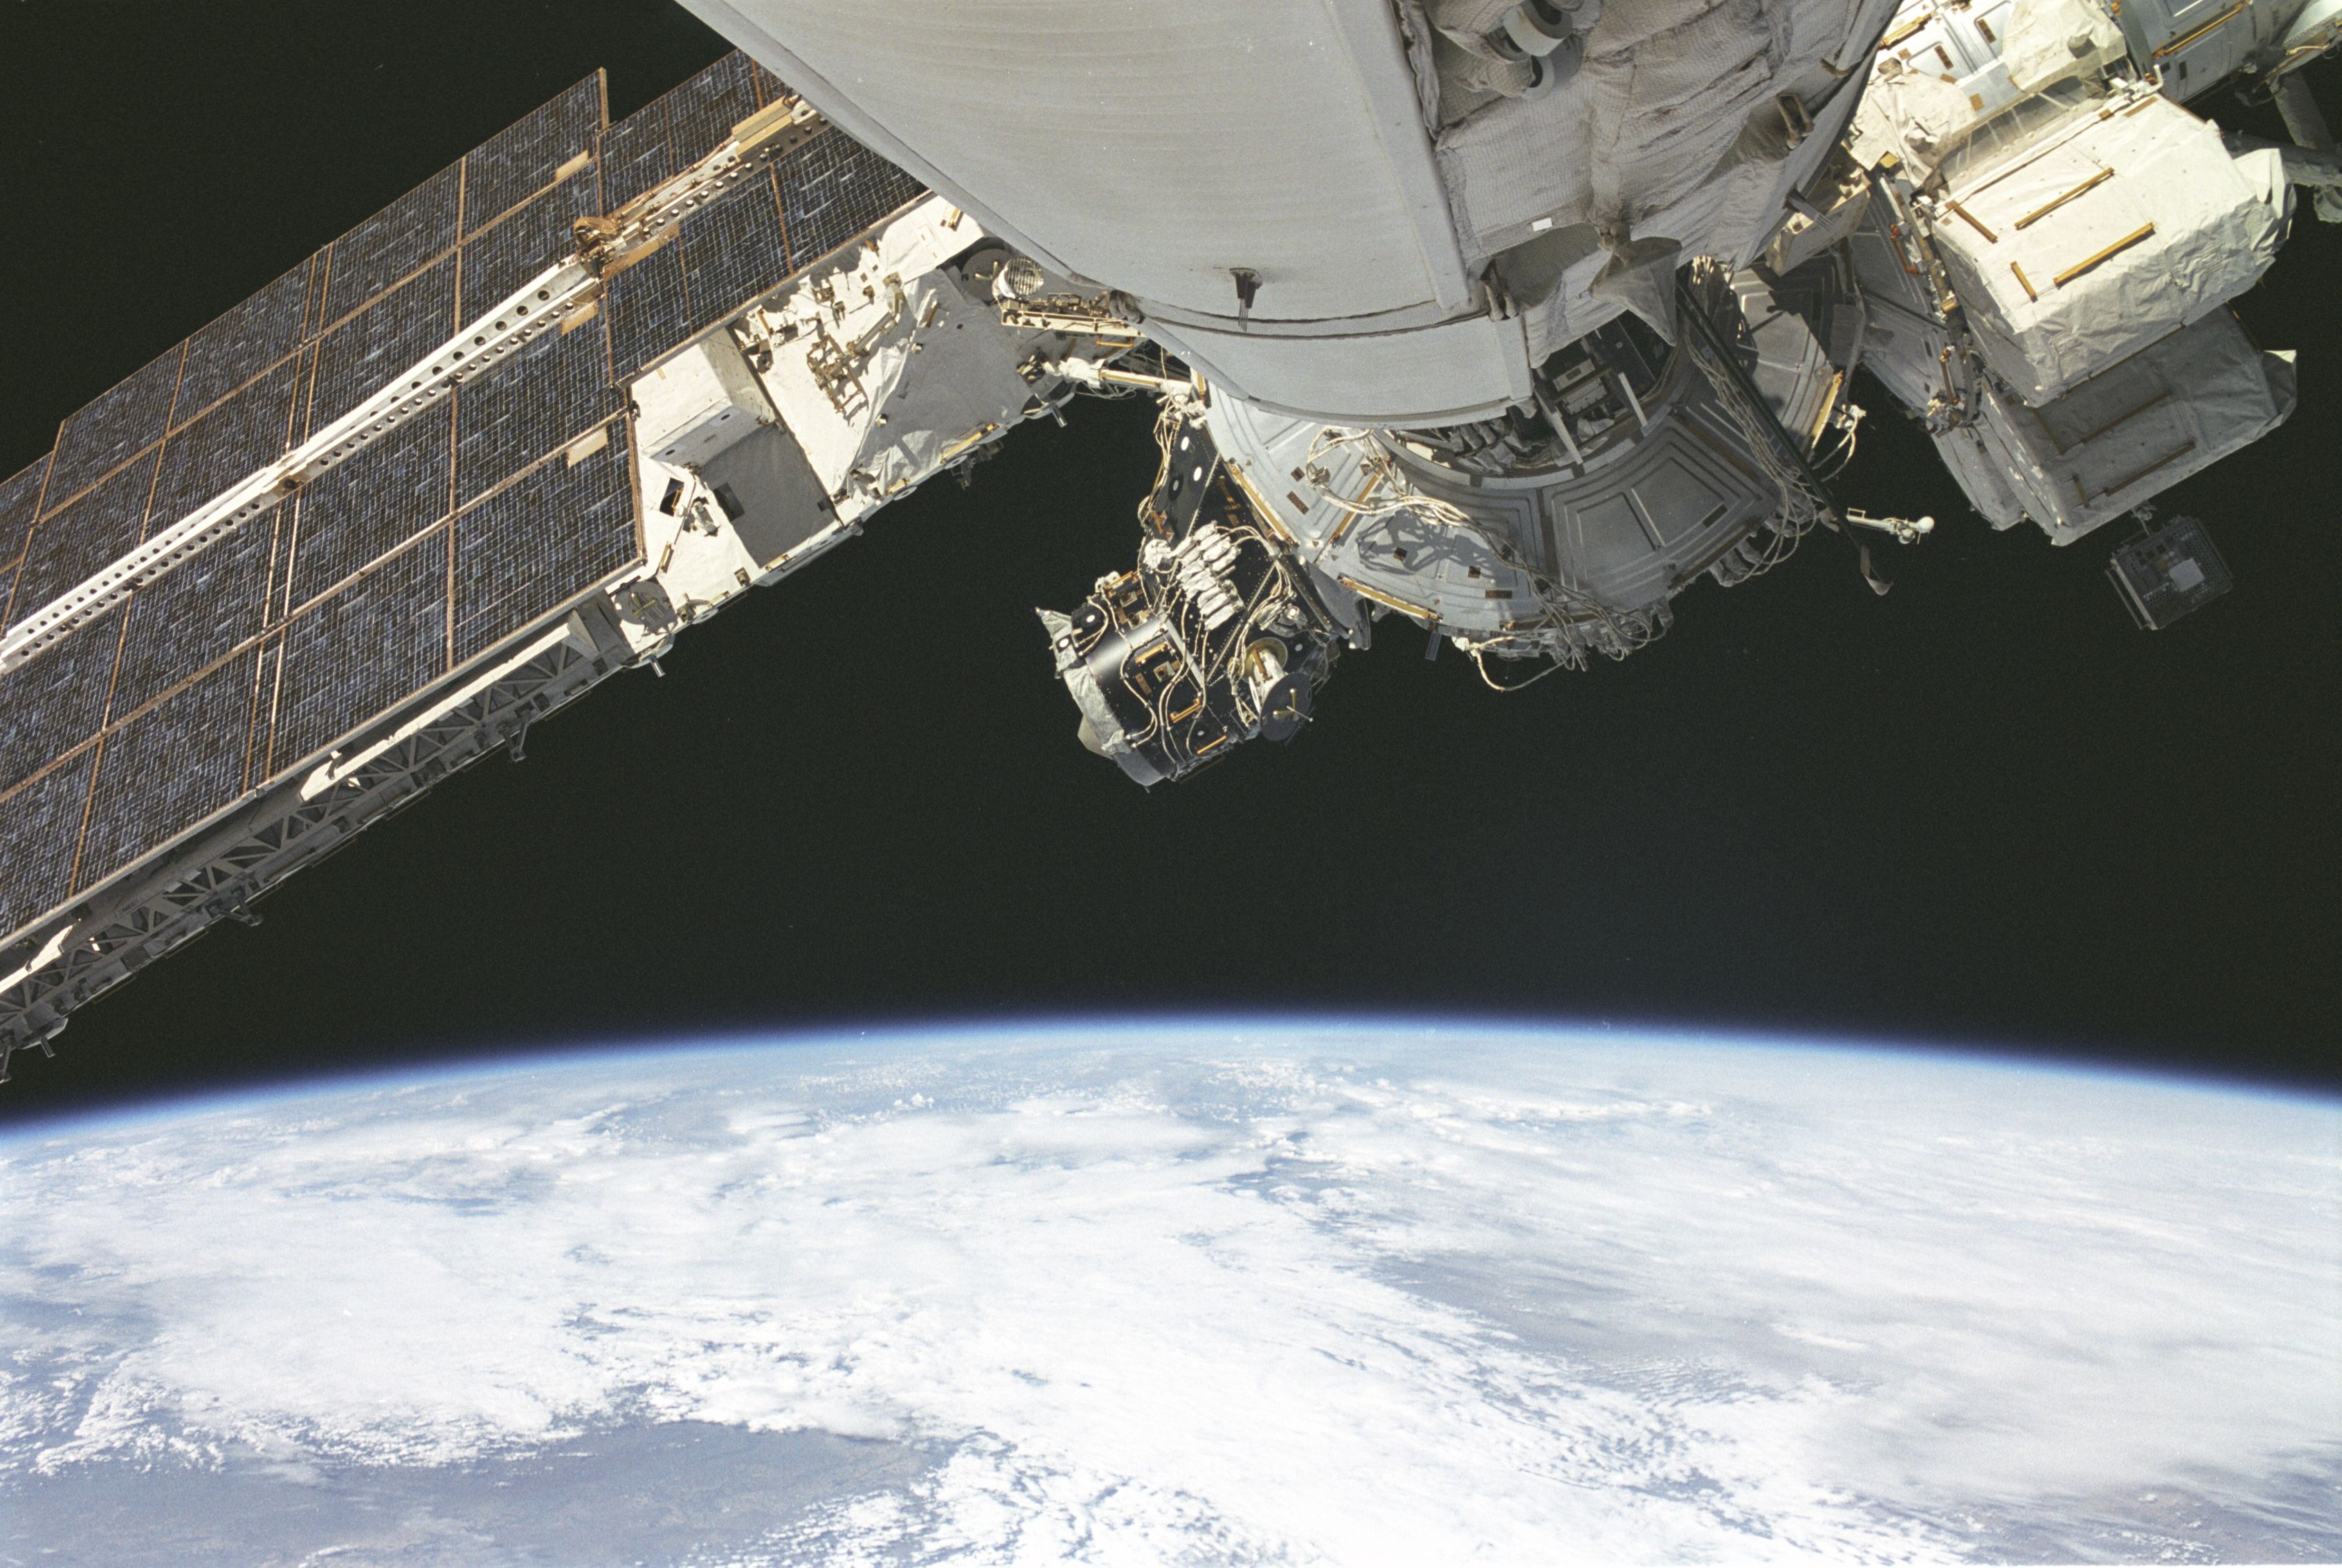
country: CLOUDS
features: PAN-CLOUDS, ISS
